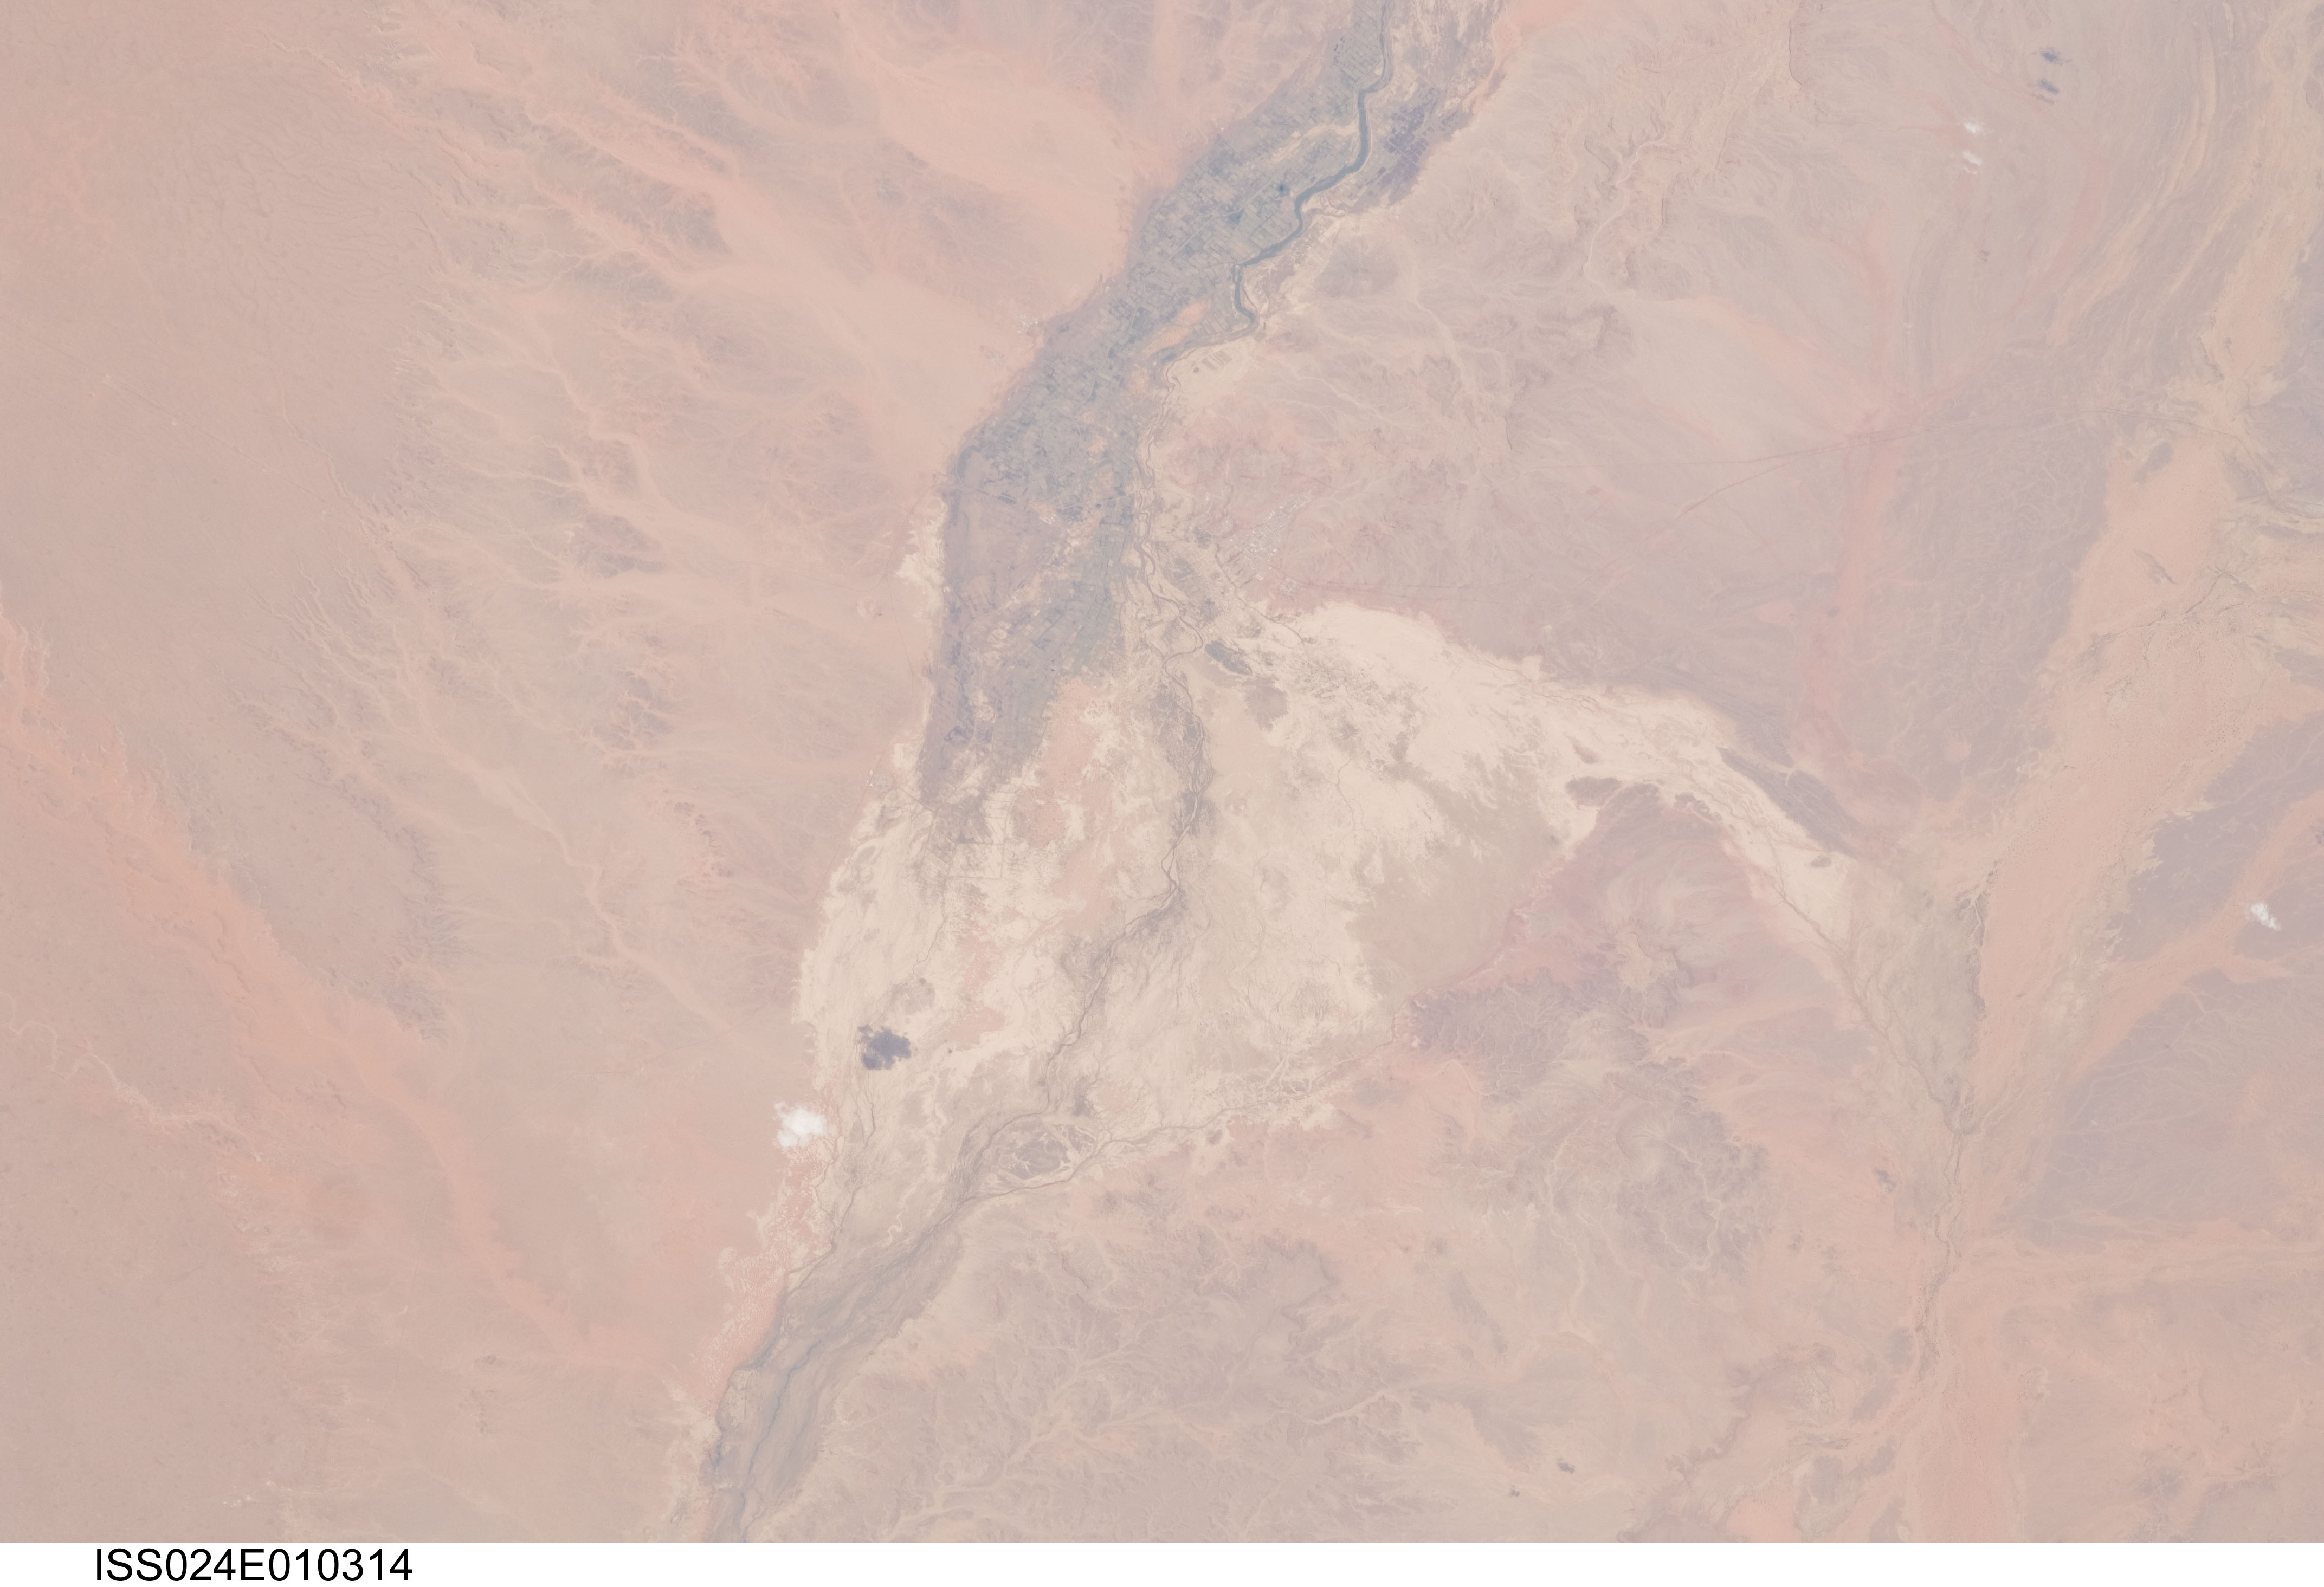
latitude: 30.9
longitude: -2.7
